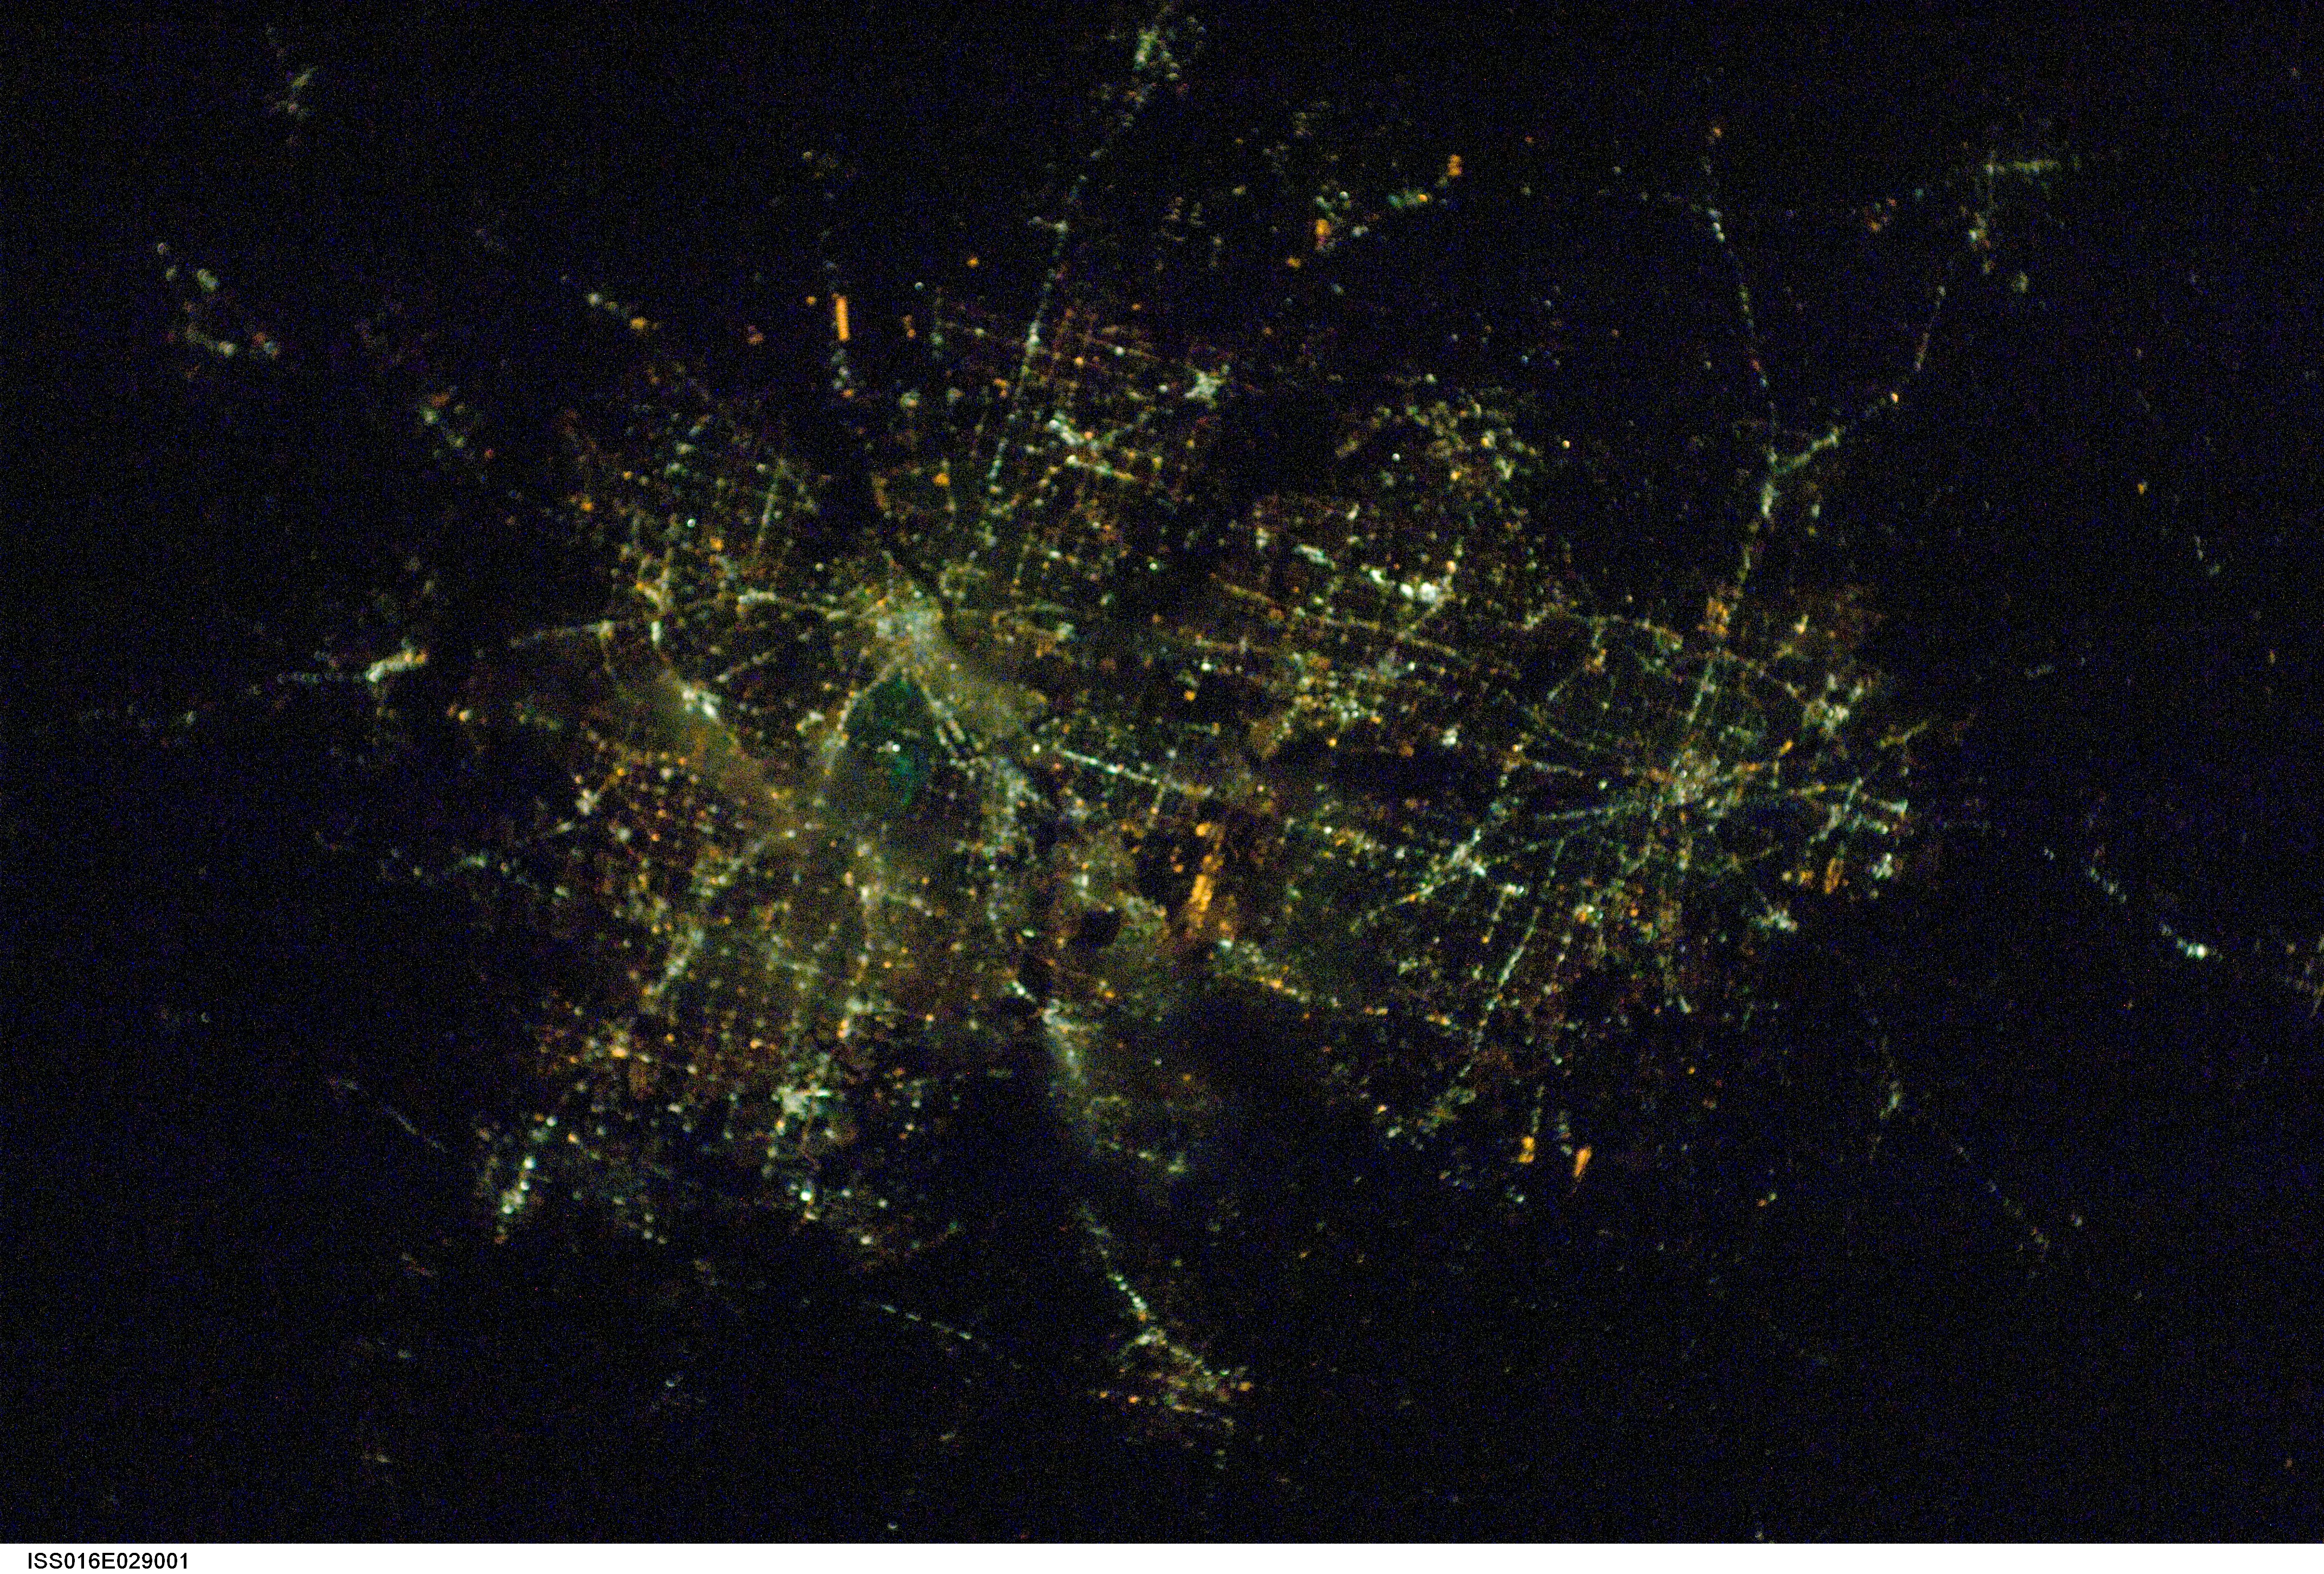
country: USA-TEXAS
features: DALLAS-FORT WORTH AT NIGHT
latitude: 33.0
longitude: -97.0
